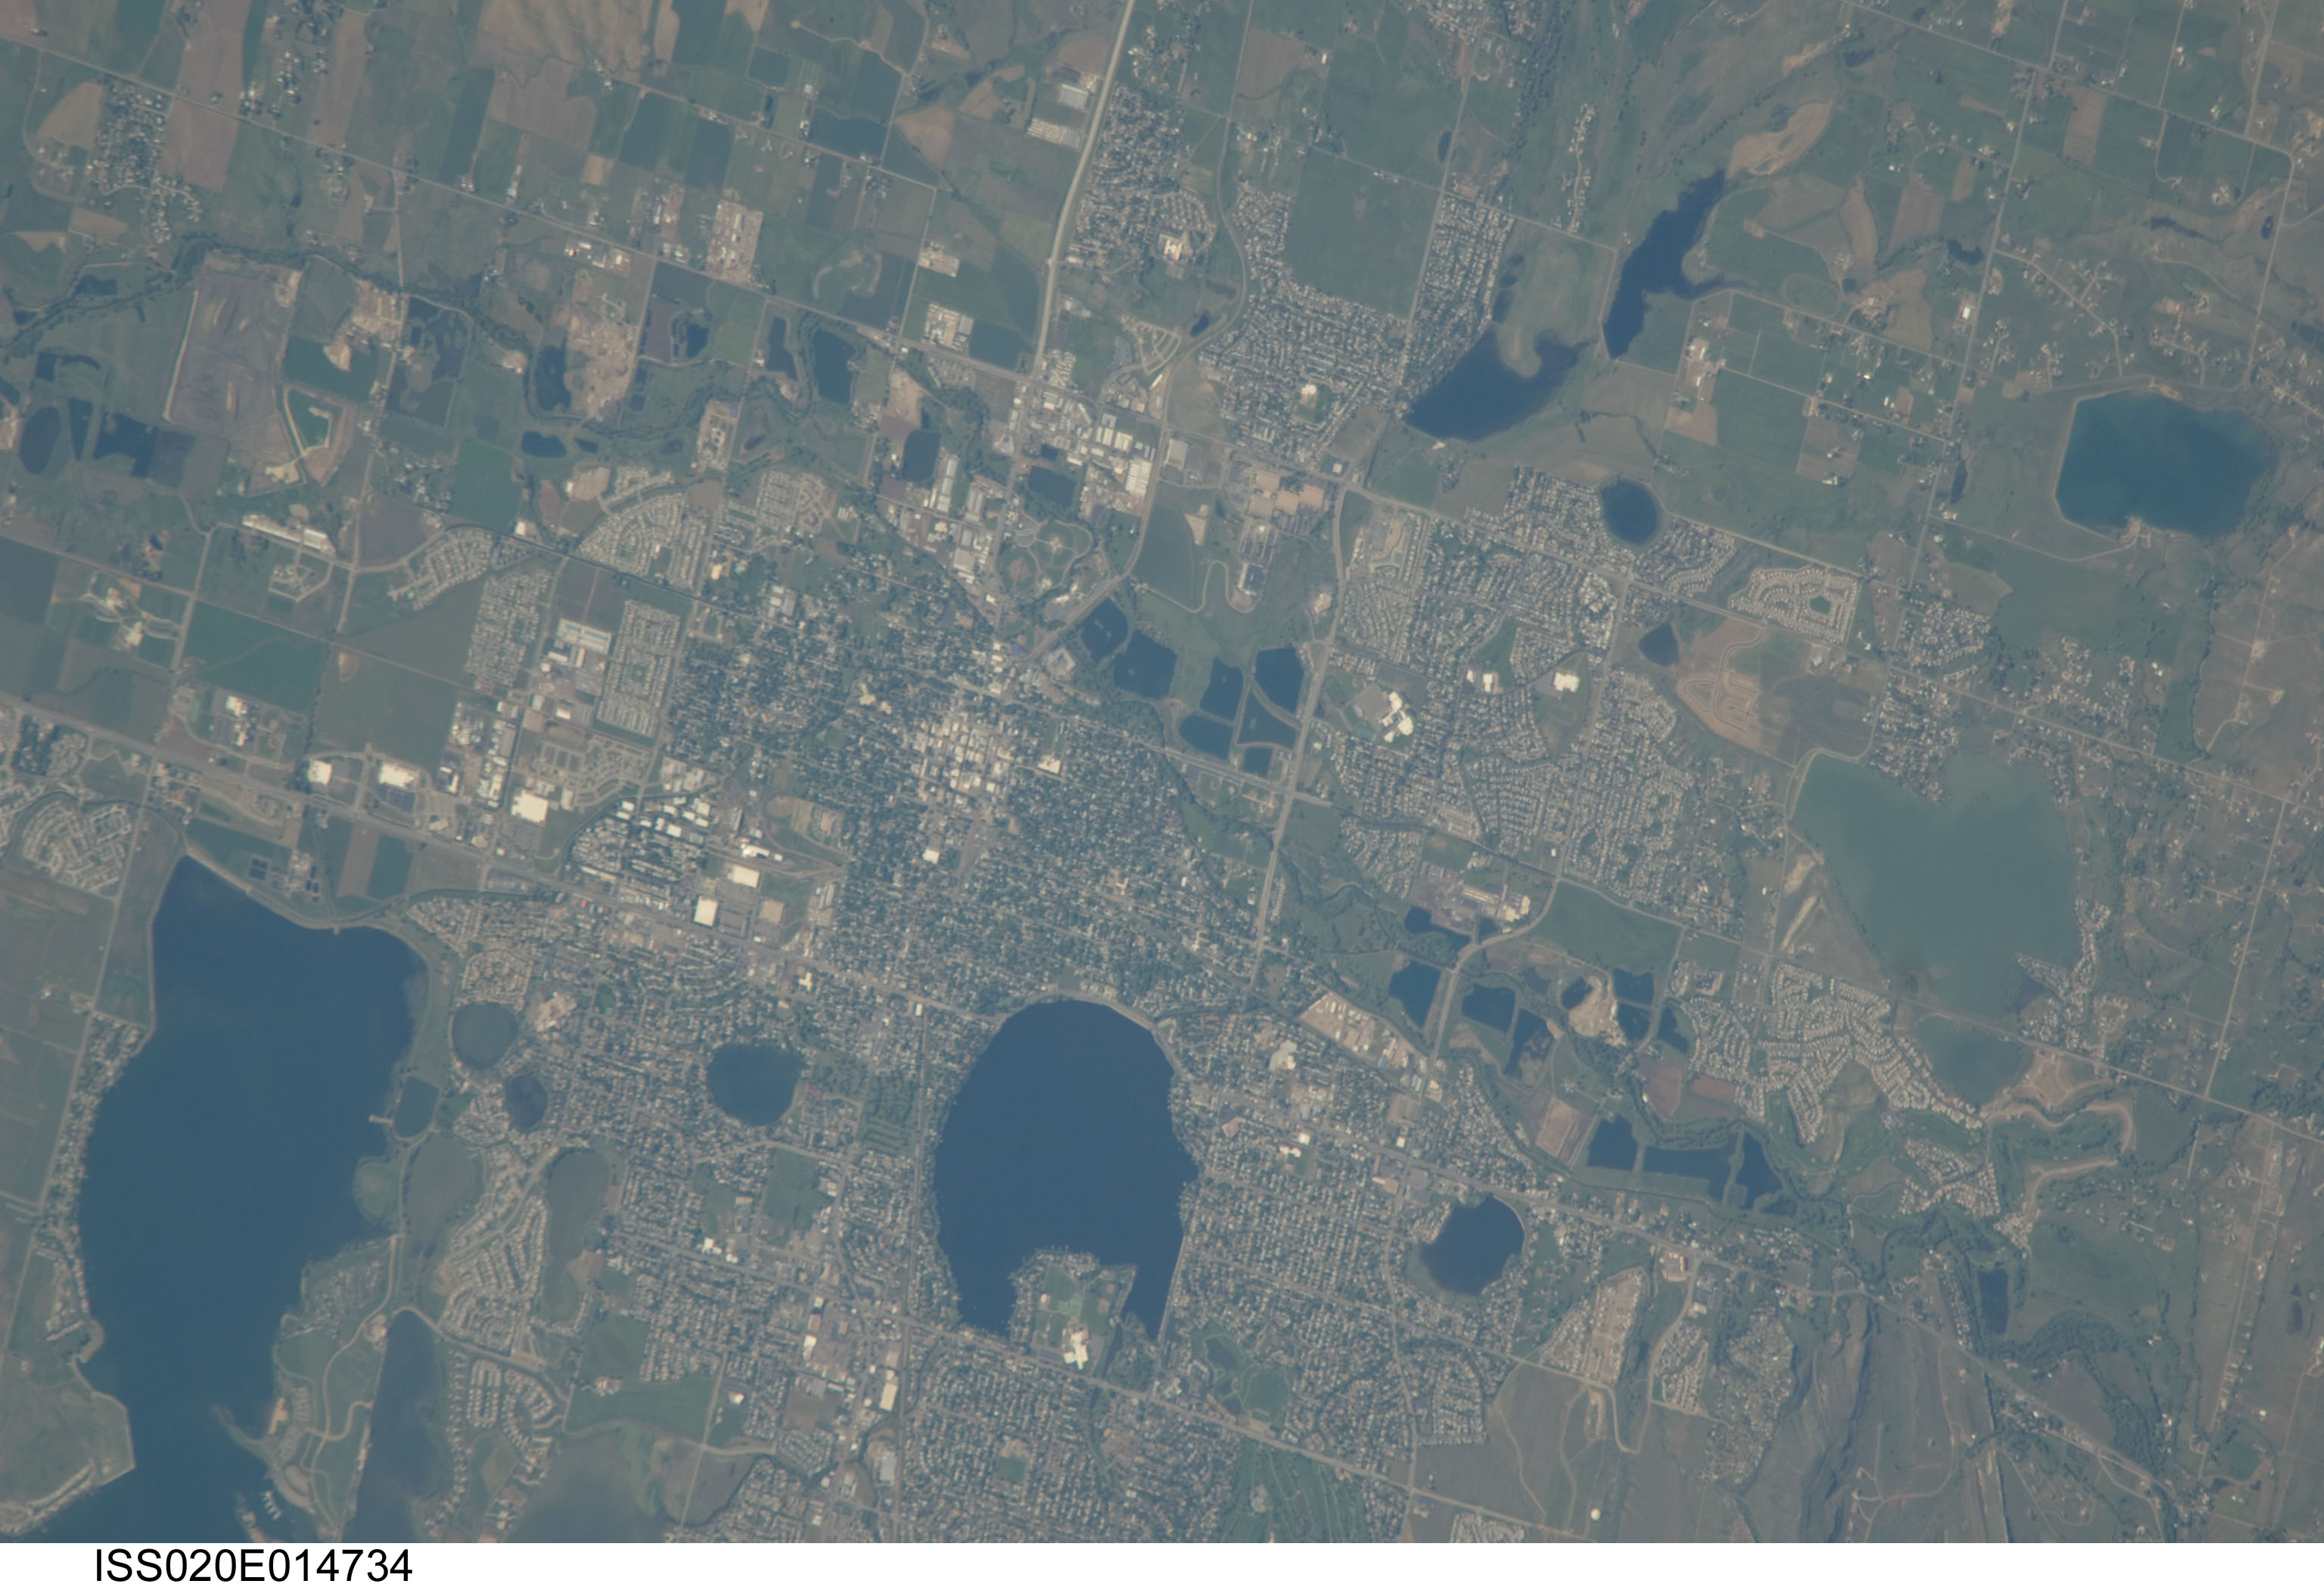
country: USA-COLORADO
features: LOVELAND, LAKES, LAKE BOYD, AGR., BIG THOMPSON R.
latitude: 40.4
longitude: -105.1
